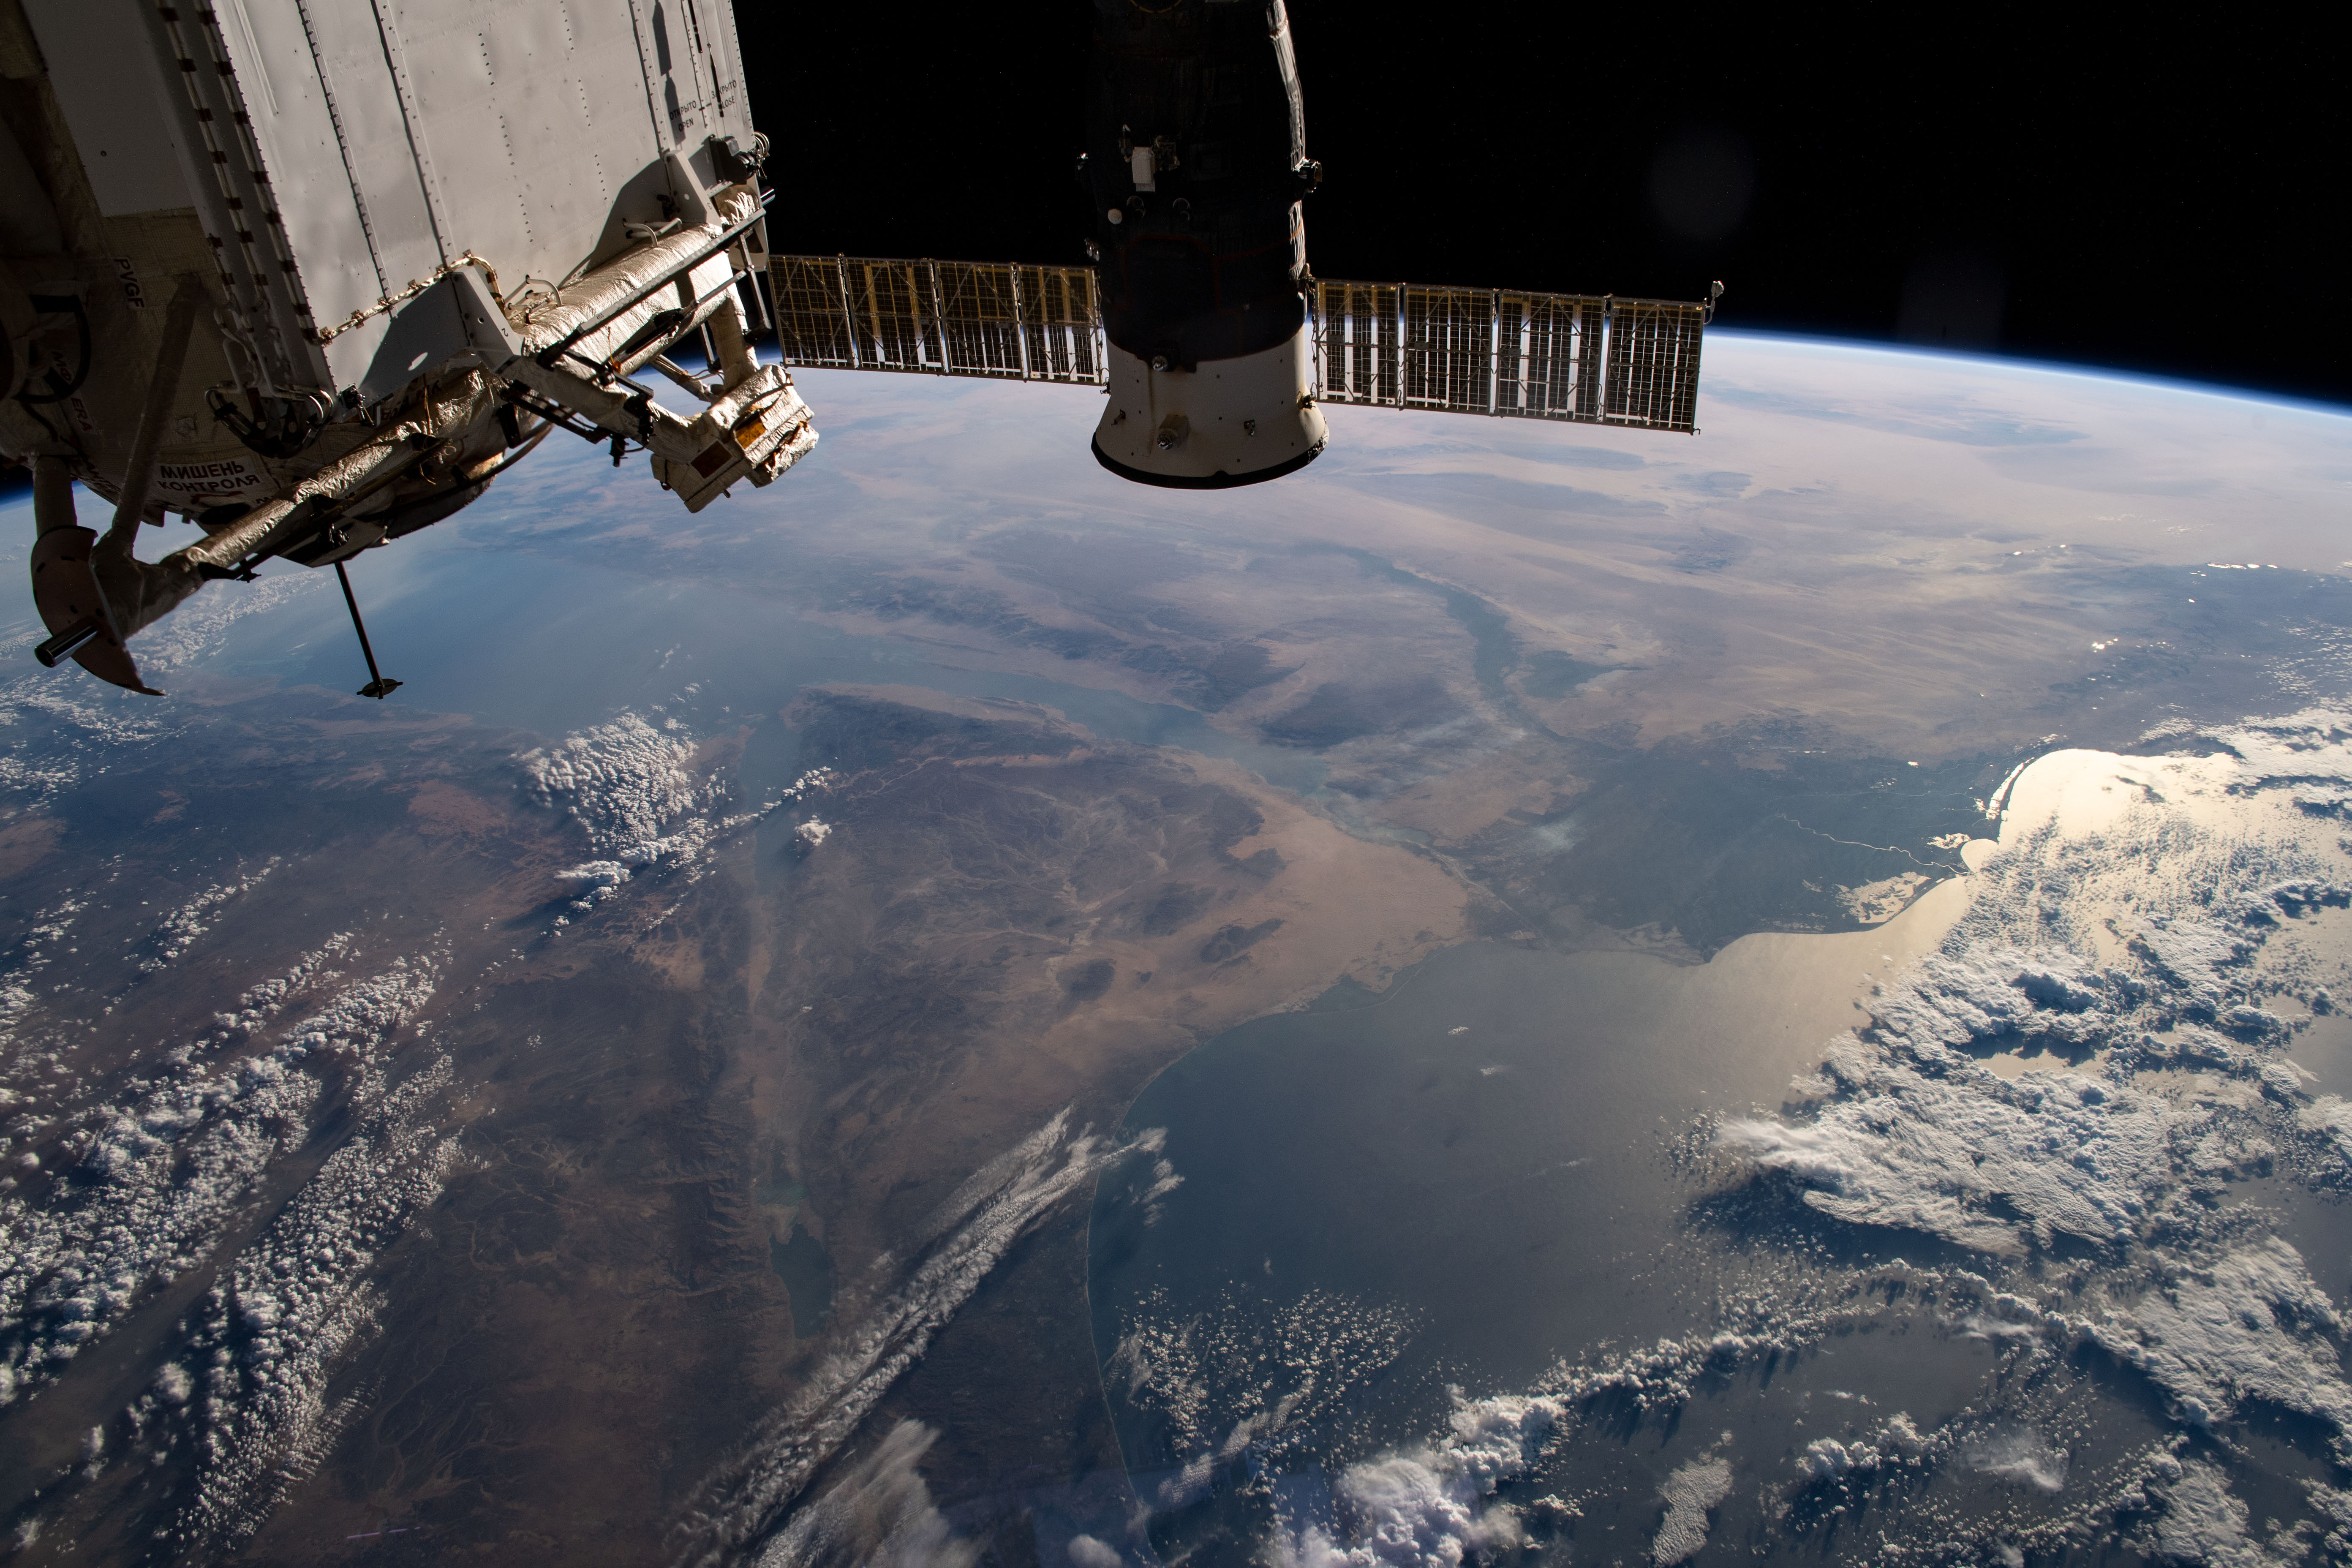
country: EGYPT
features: NILE DELTA, GULF OF SUEZ
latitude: 30.0
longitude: 32.5
